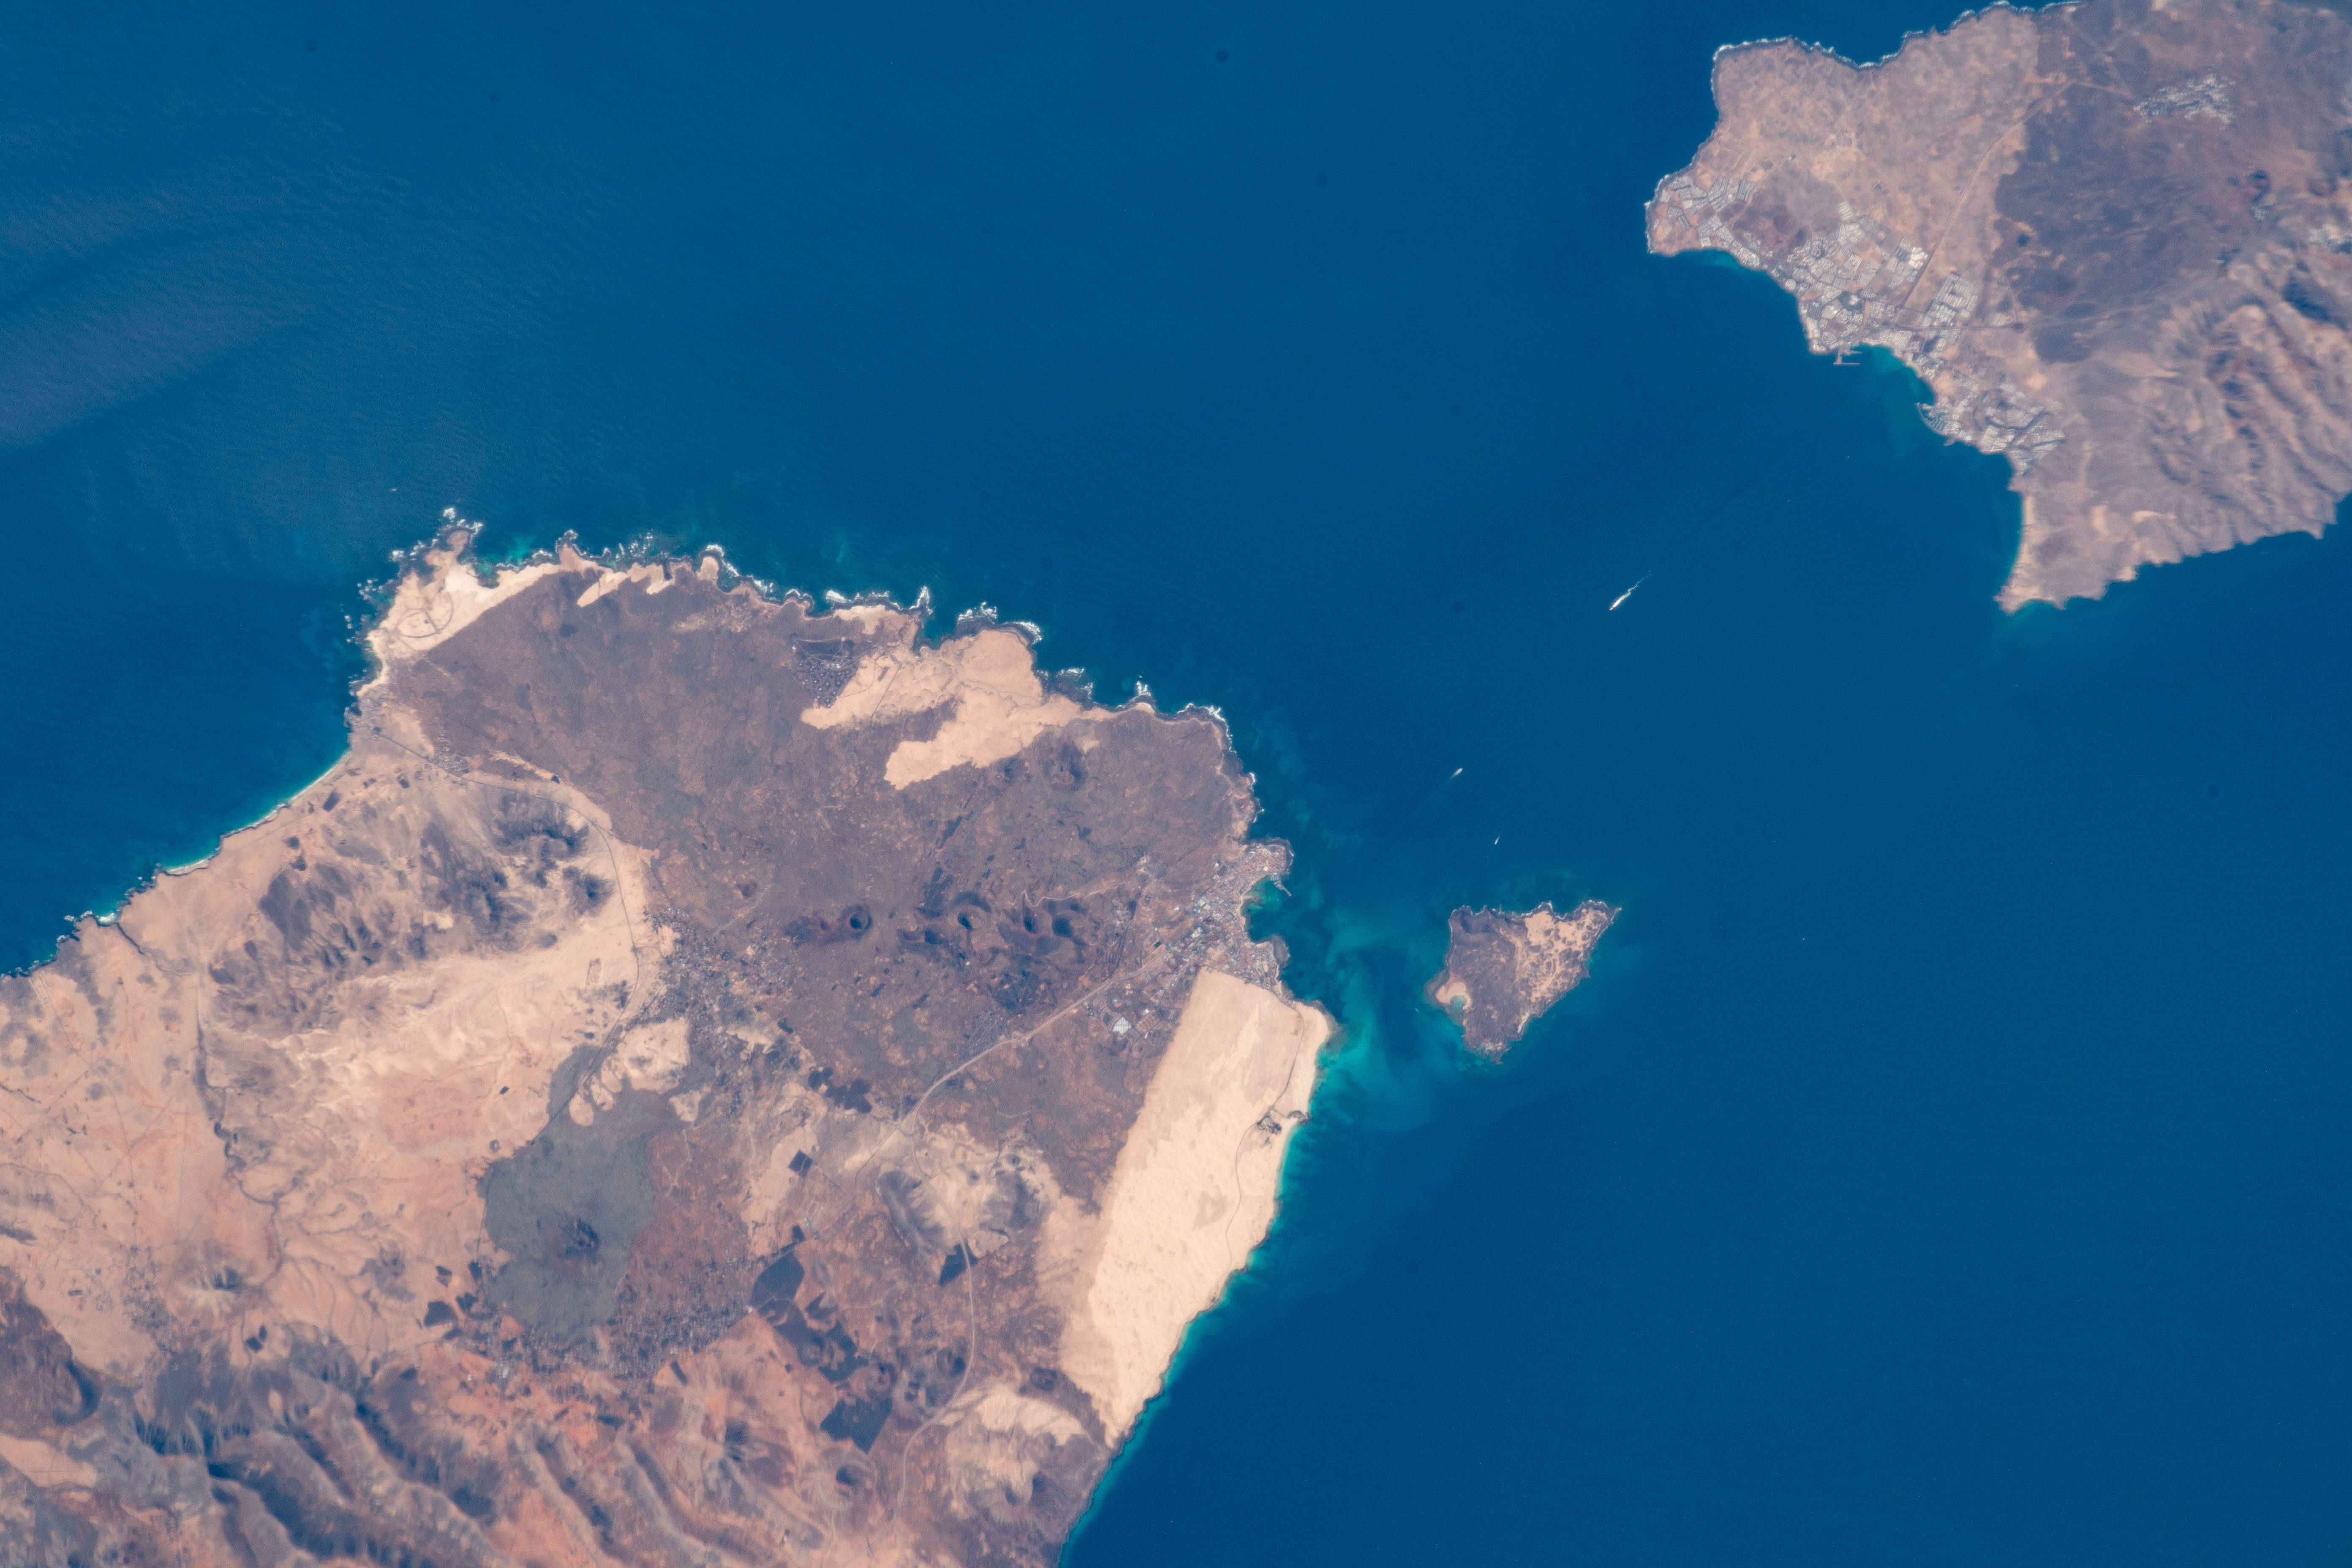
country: CANARY ISLANDS
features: FUERTEVENTURA
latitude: 28.8
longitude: -13.9
